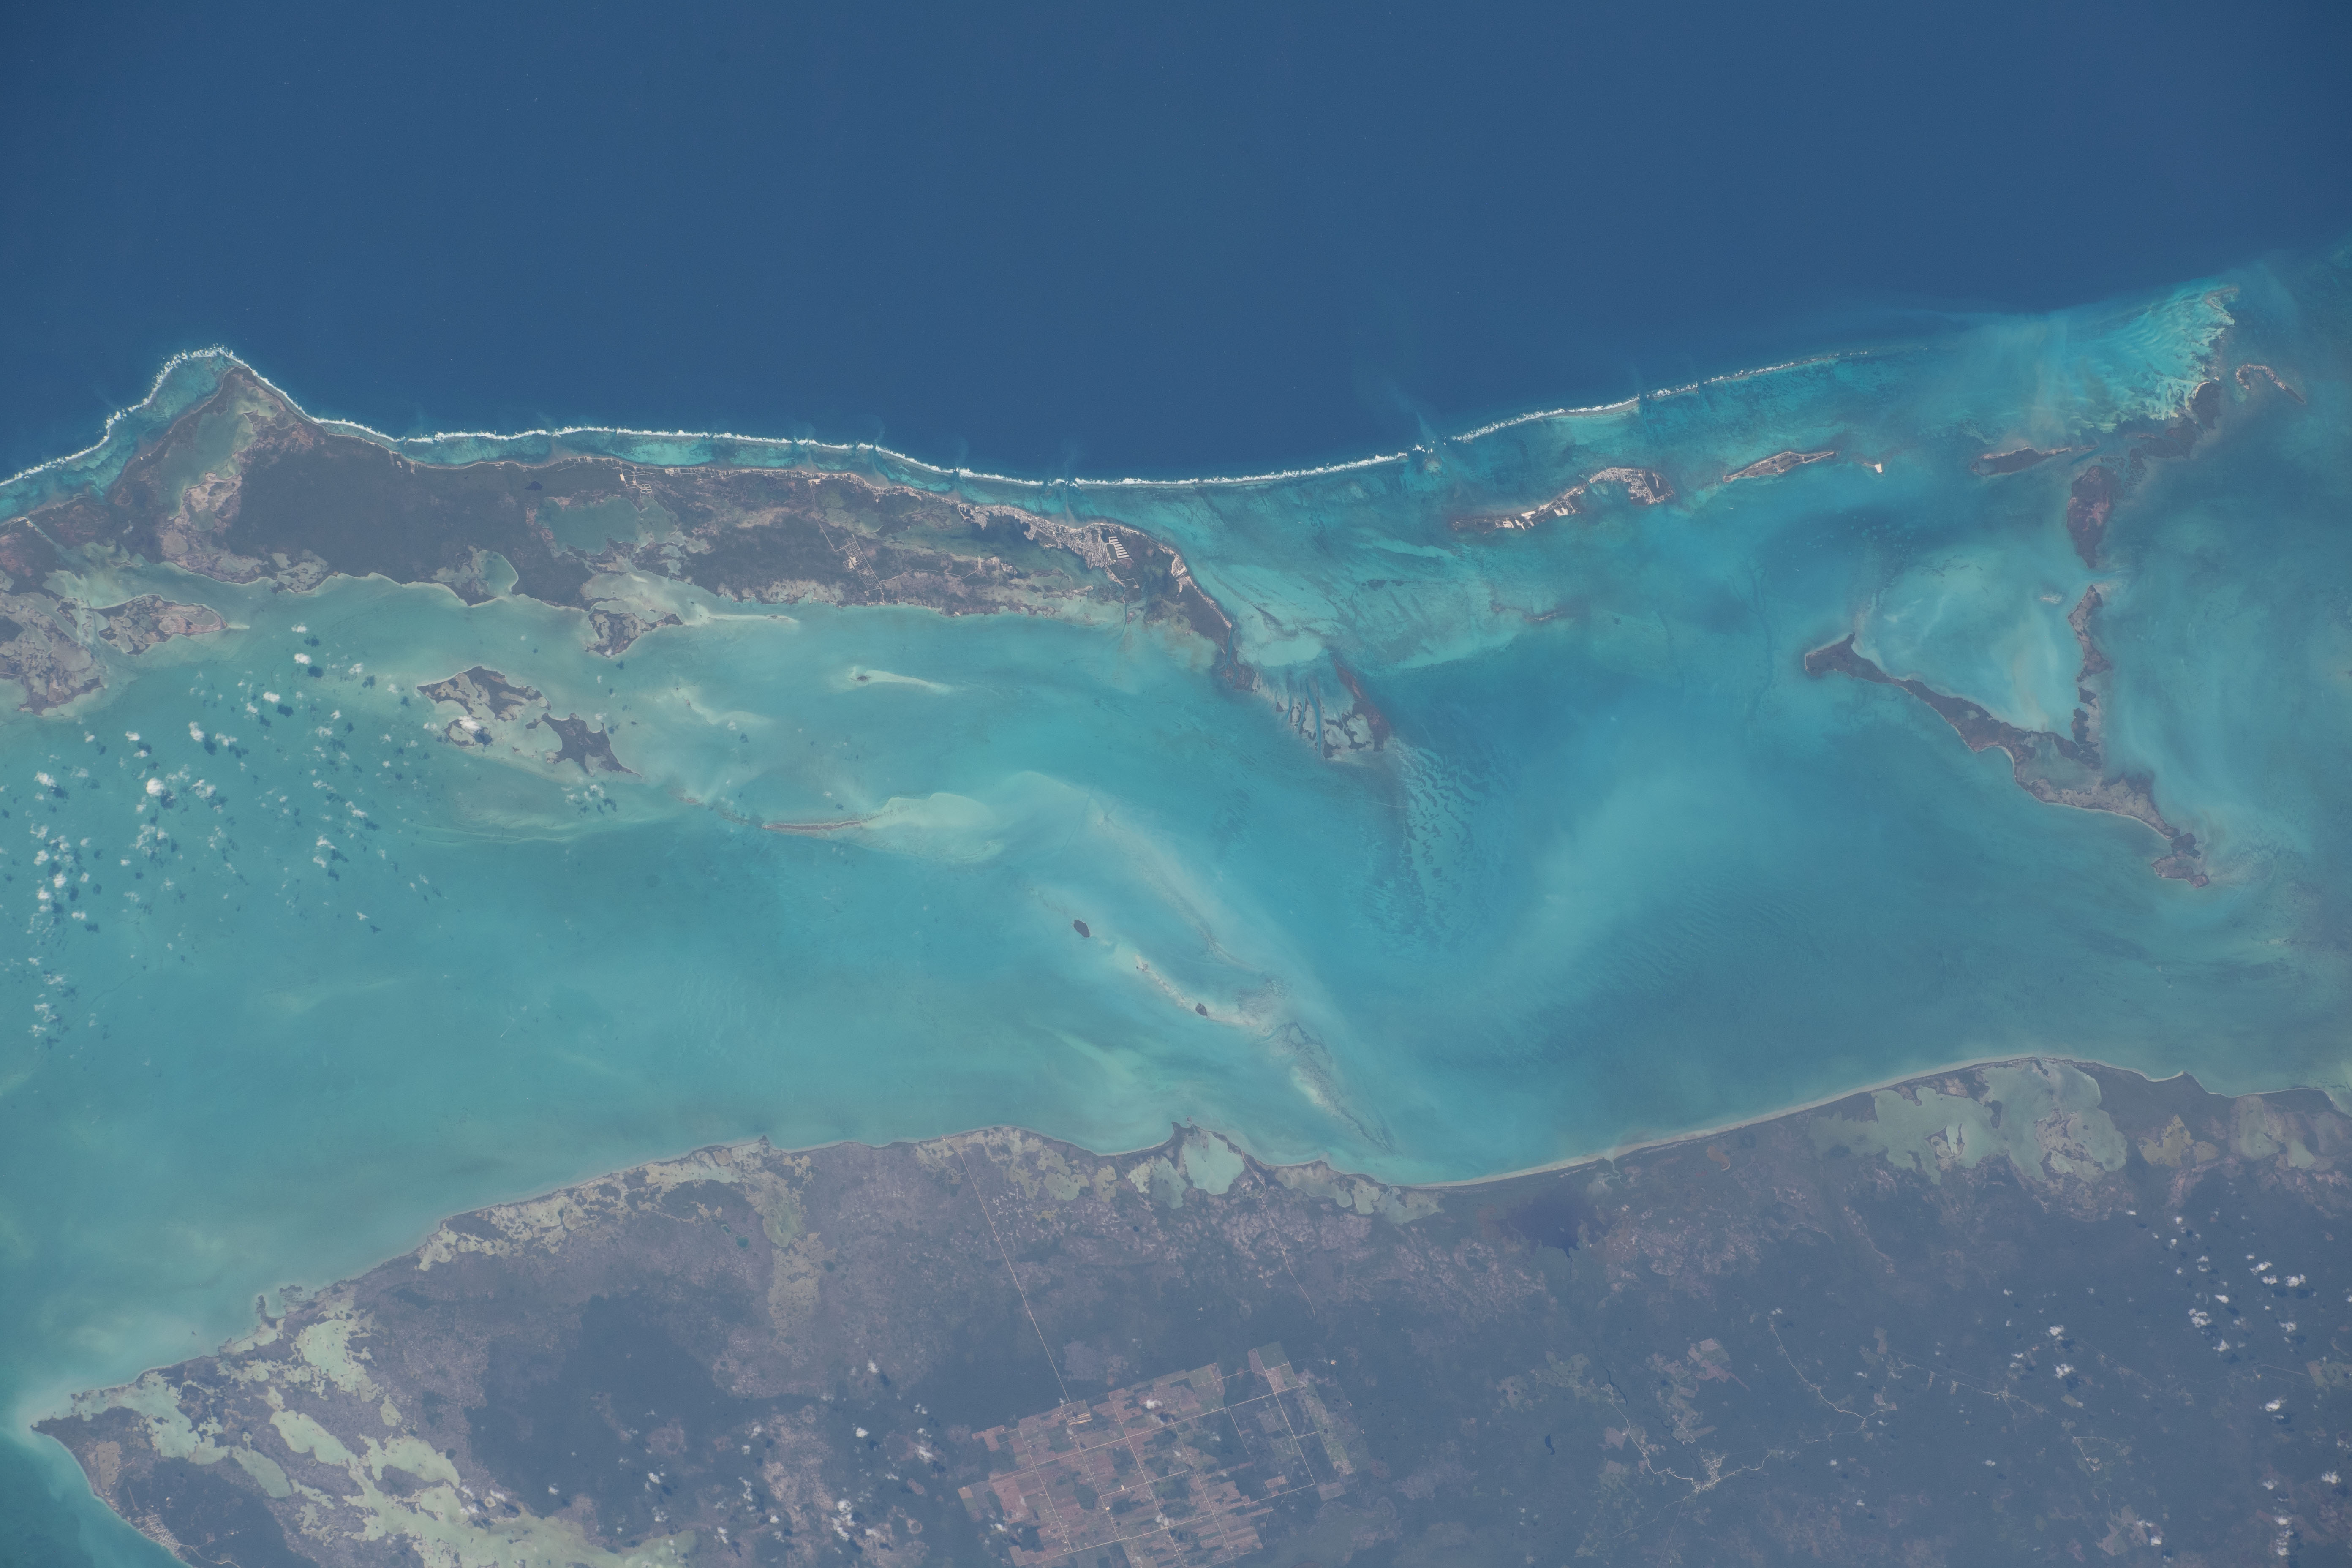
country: BELIZE
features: AMBERGRIS CAYE, SAN PEDRO
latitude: 17.9
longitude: -88.1
